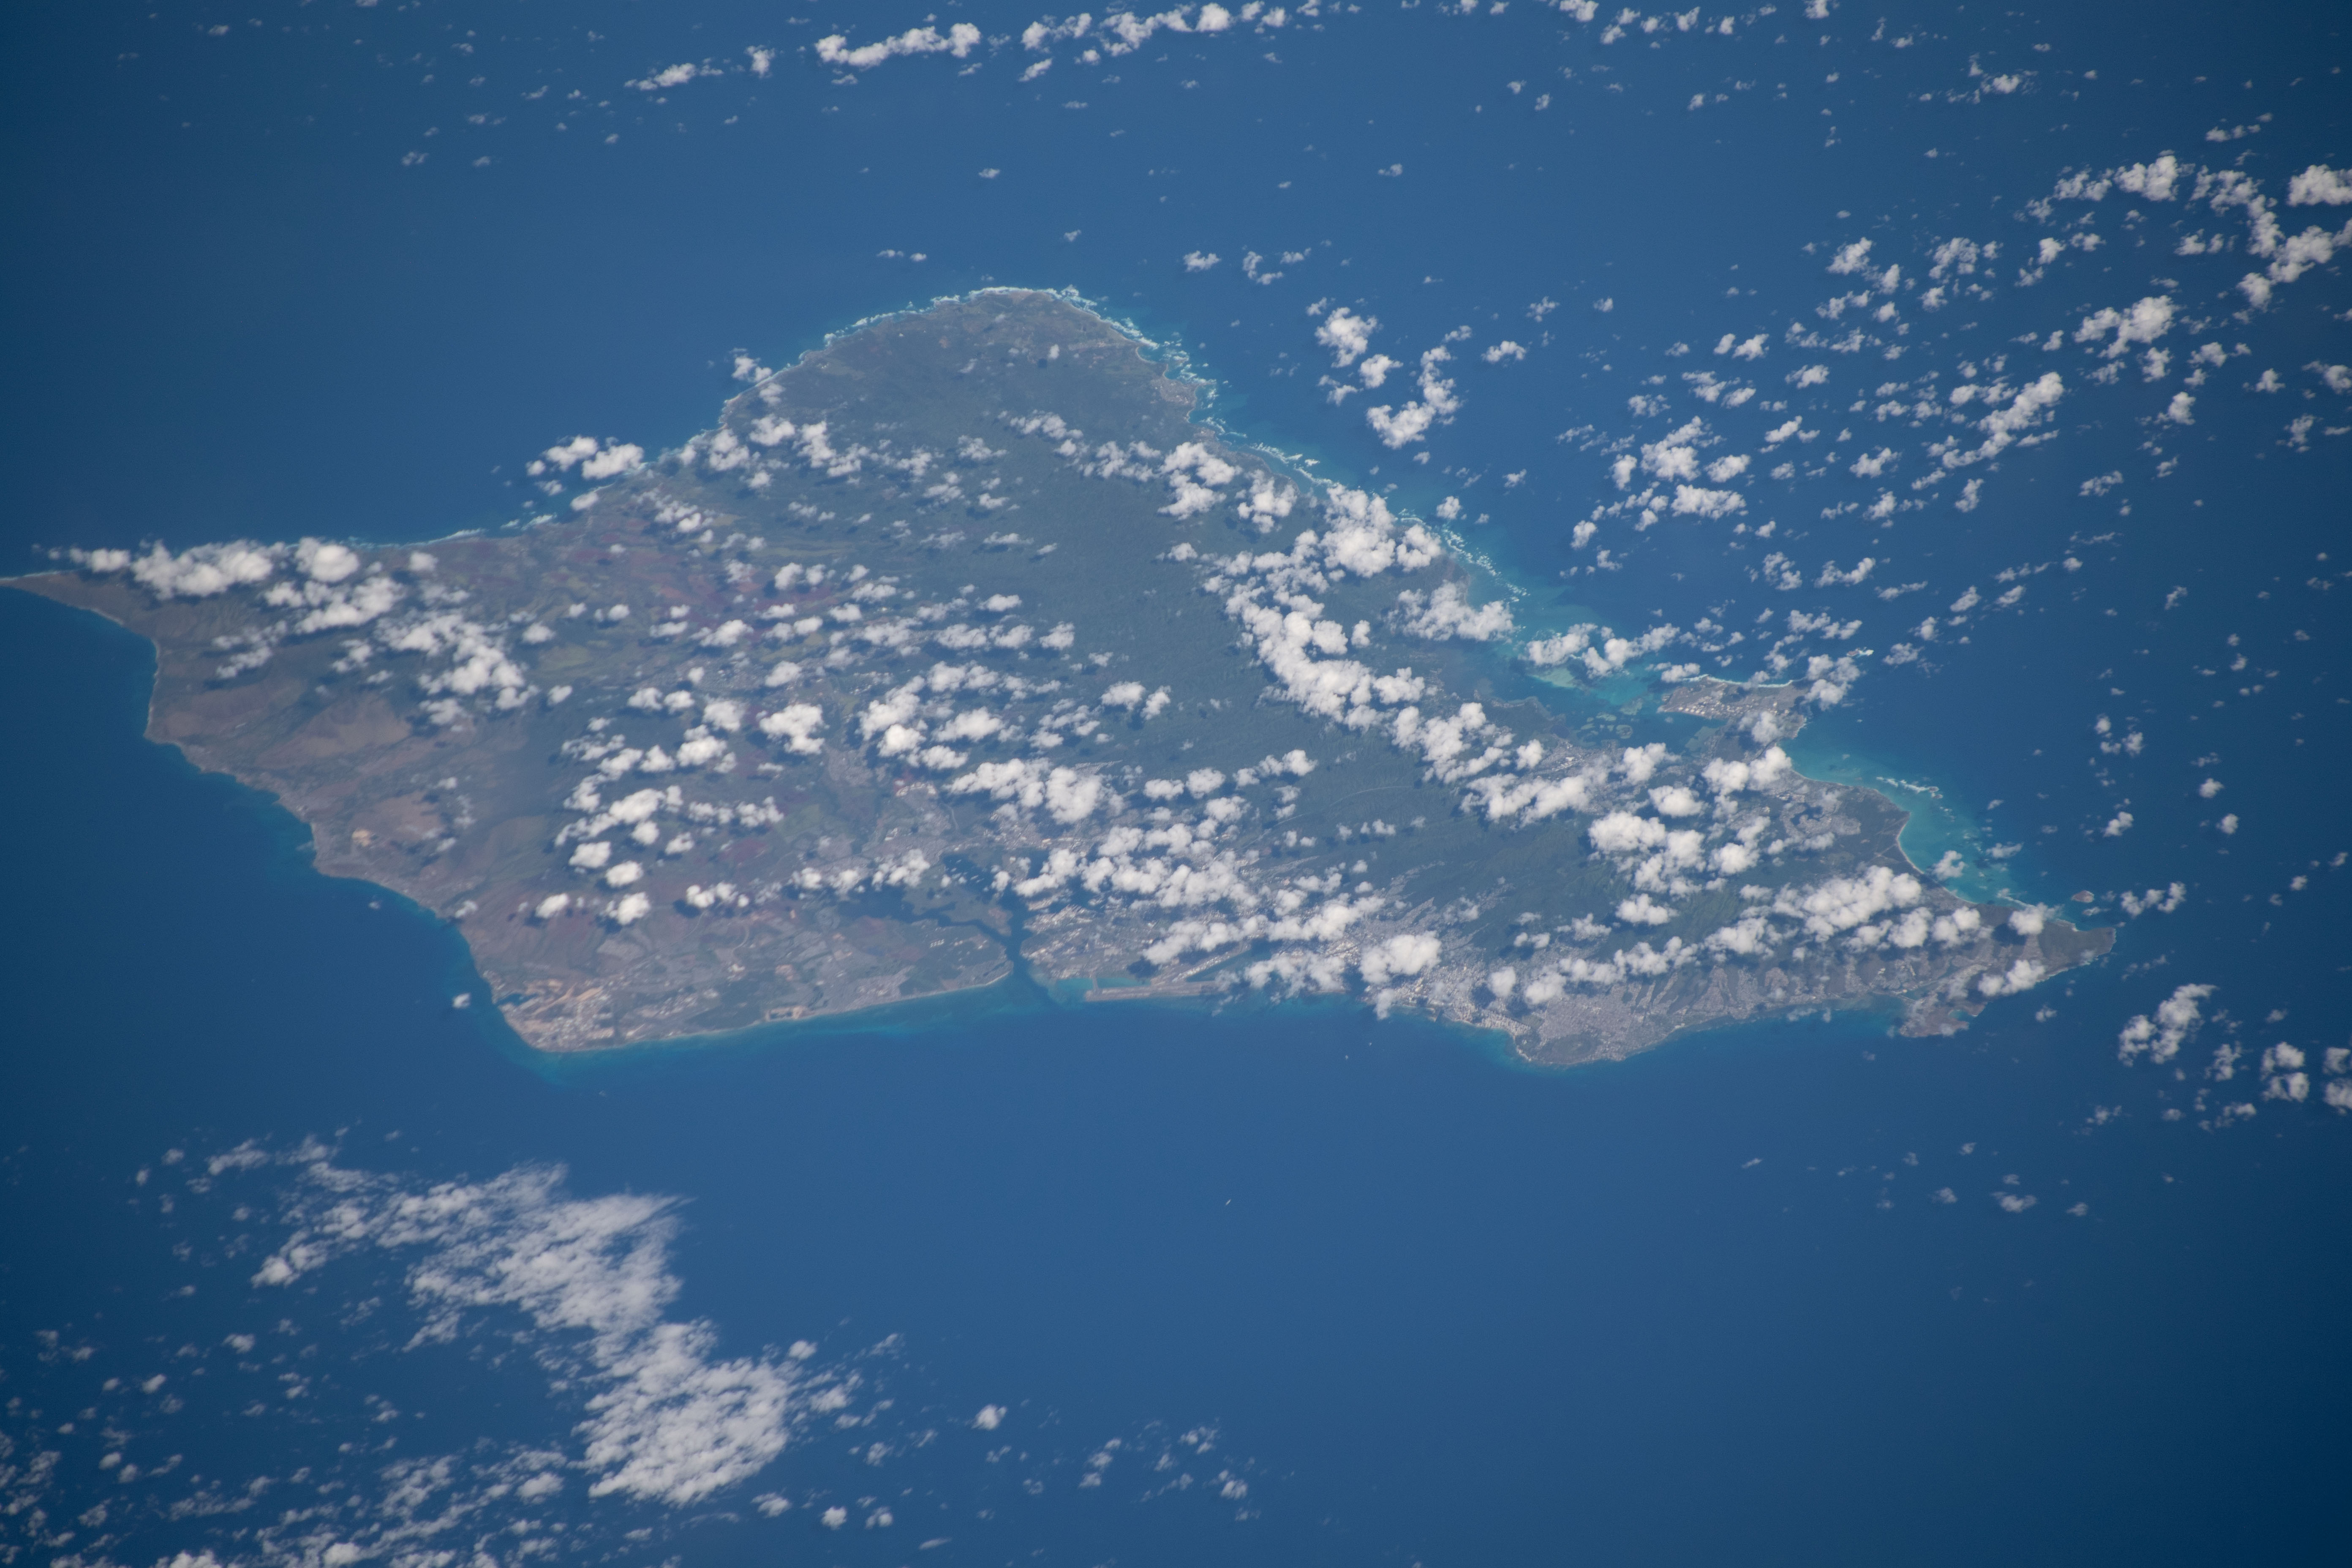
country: USA-HAWAII
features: O'AHU, PEARL HARBOR, WAIMALU, EWA FOREST RESERVE
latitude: 21.4
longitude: -157.9
